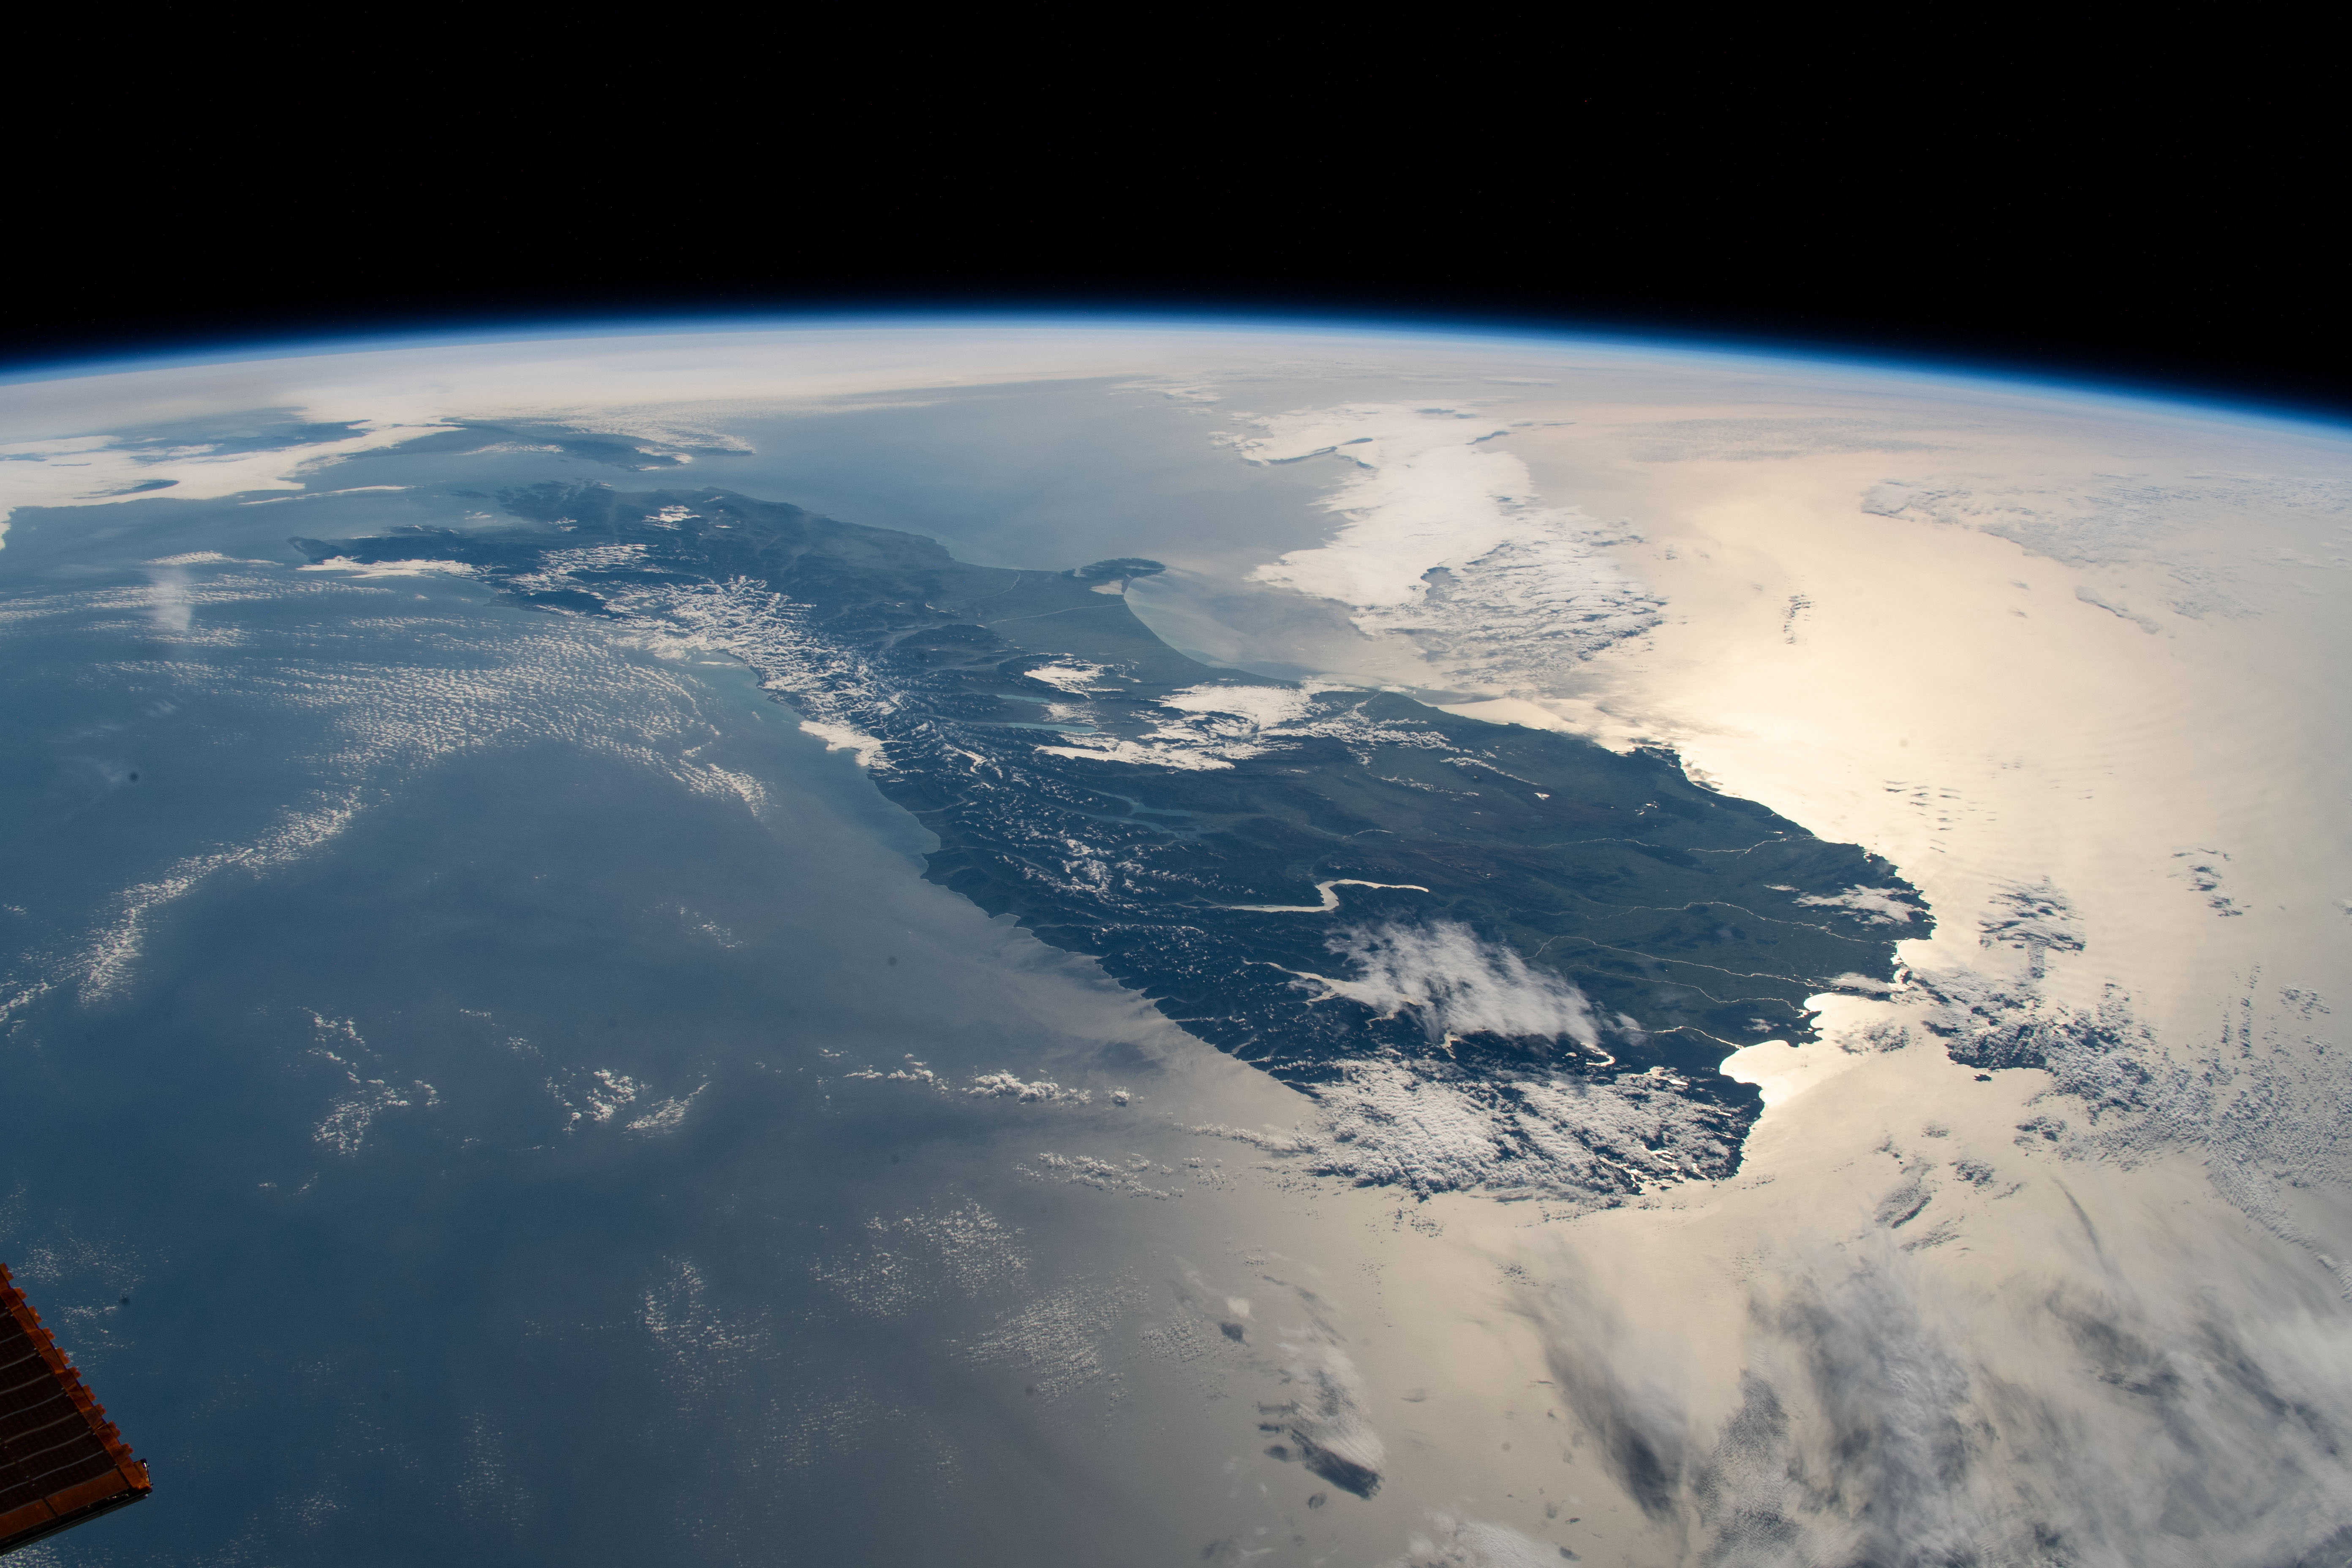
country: NEW ZEALAND-SI
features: SOUTH ISLAND, SOUTHERN ALPS MOUNTAINS
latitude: -44.5
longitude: 170.5
